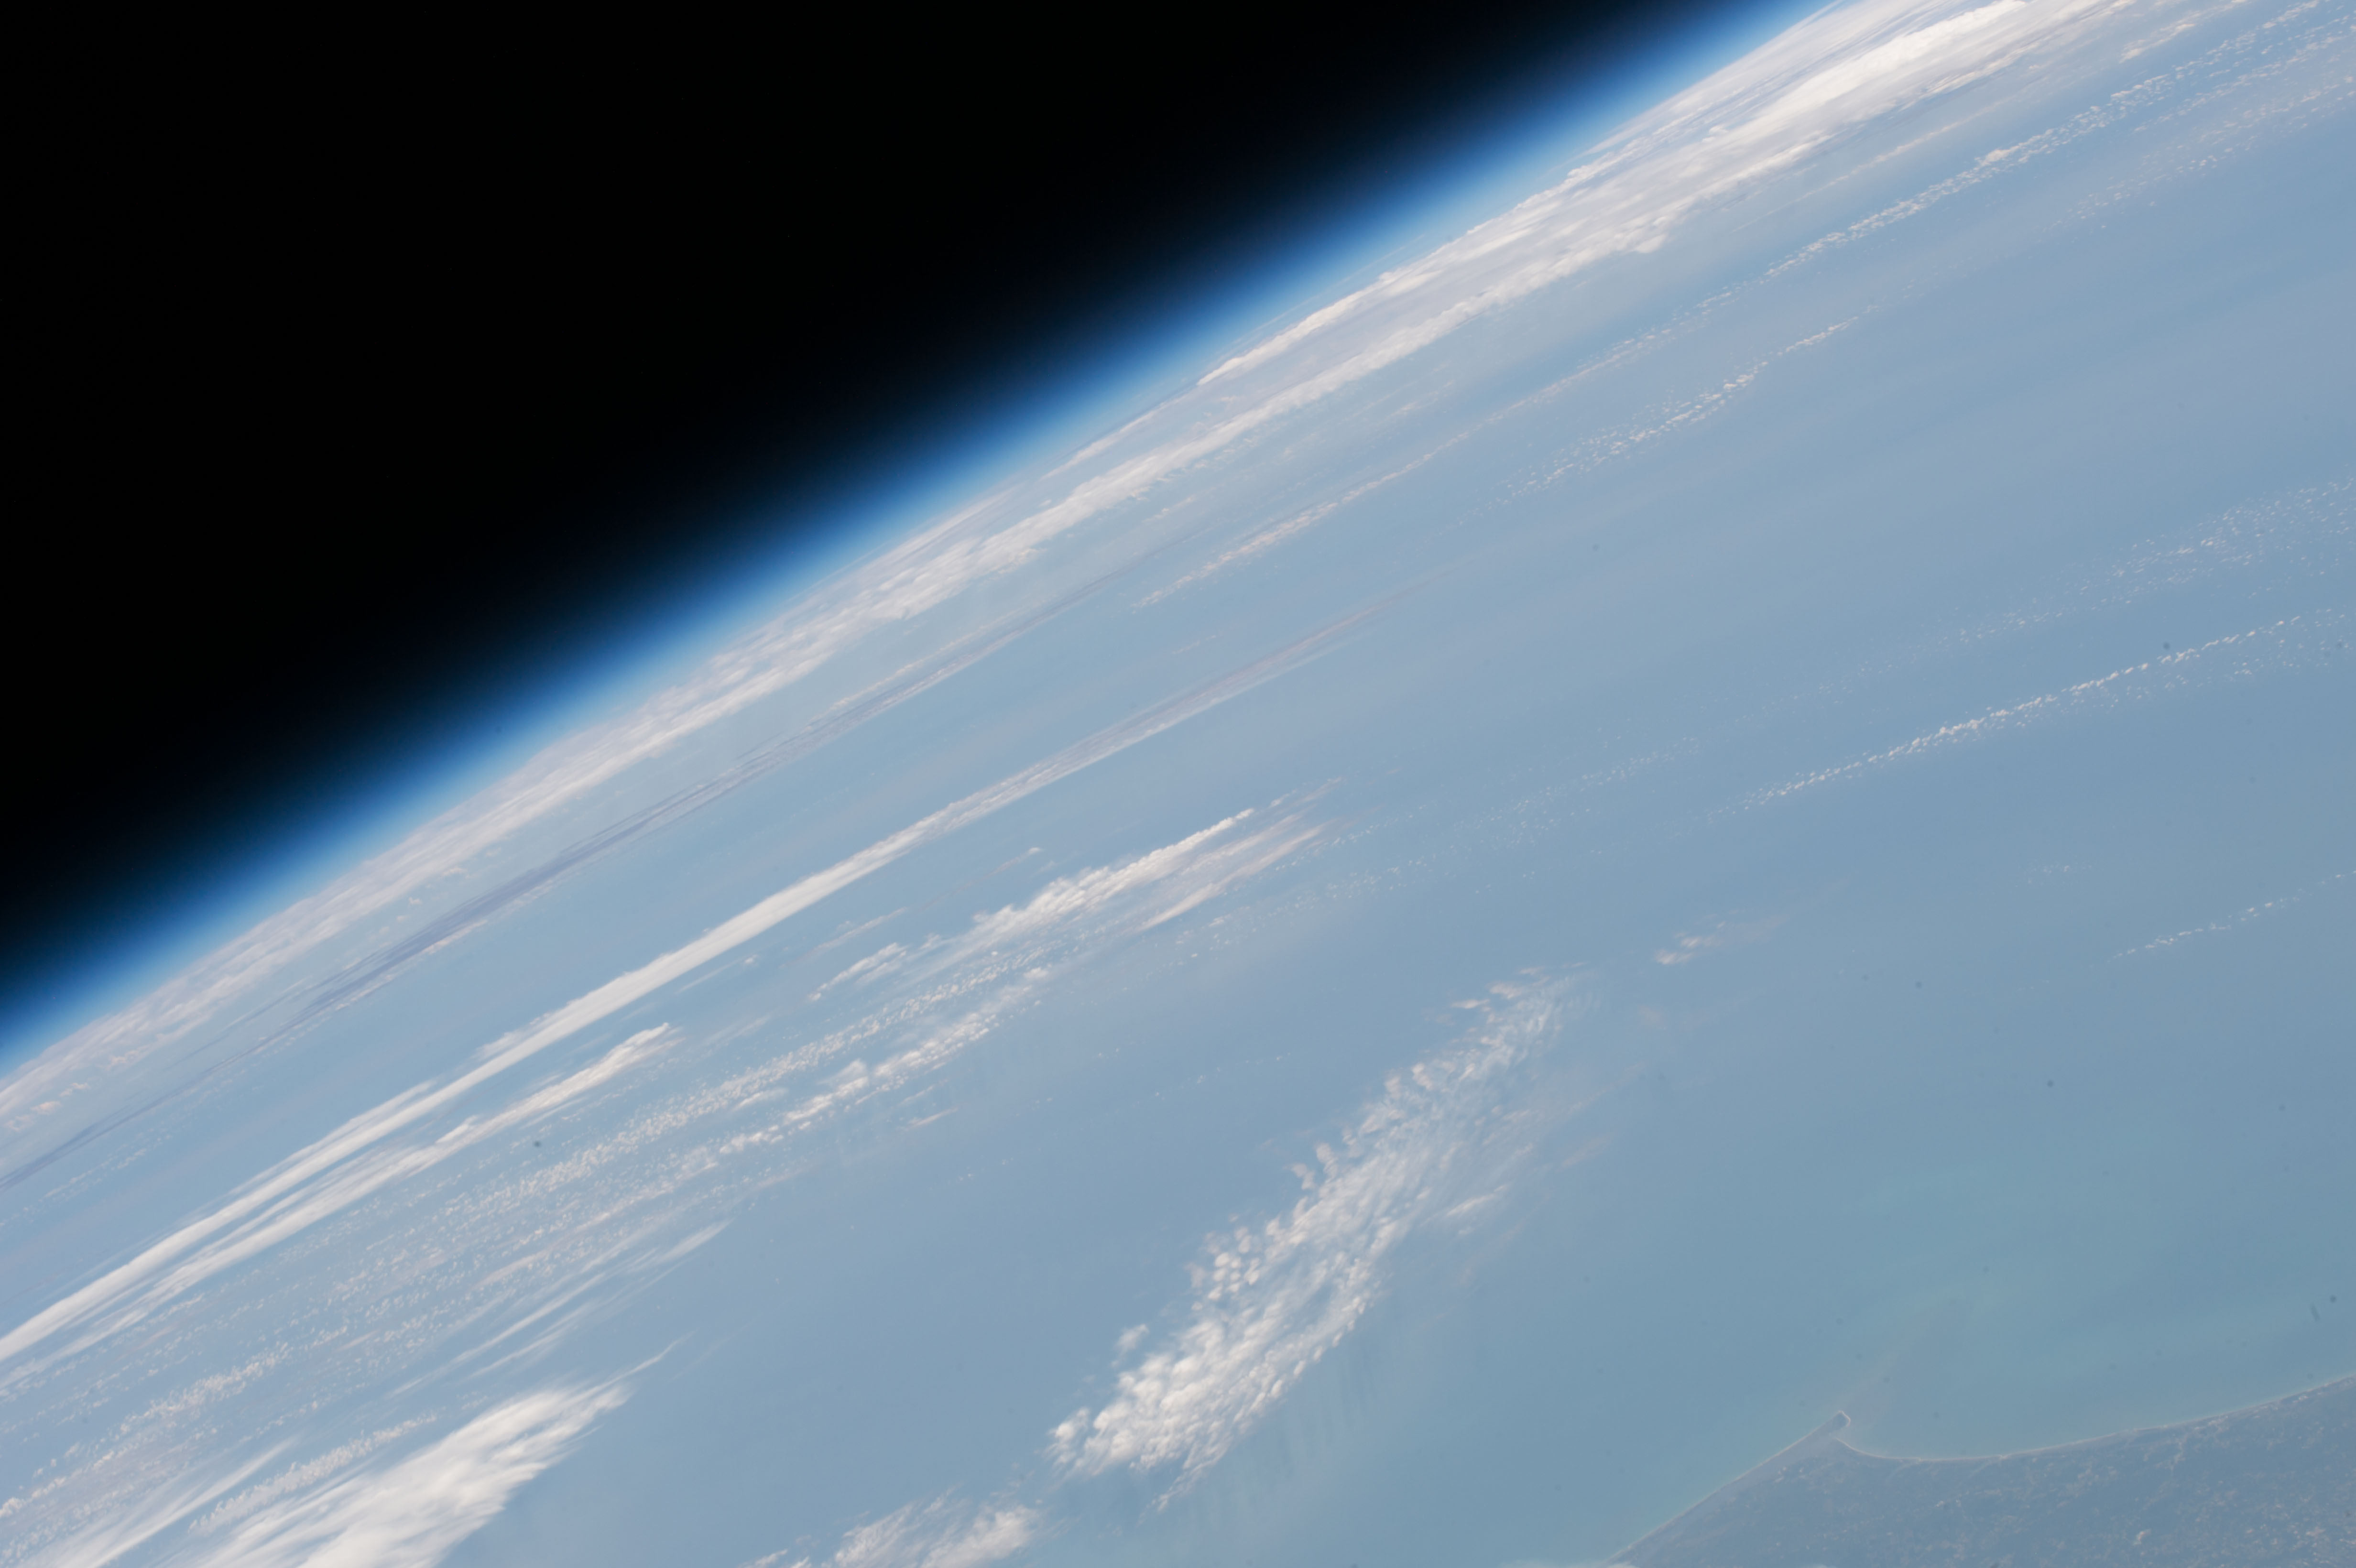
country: ATLANTIC OCEAN
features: PAN-ATMOSPHERIC LIMB, HAZE, SEA SURFACE, COAST, CAPE FEAR
